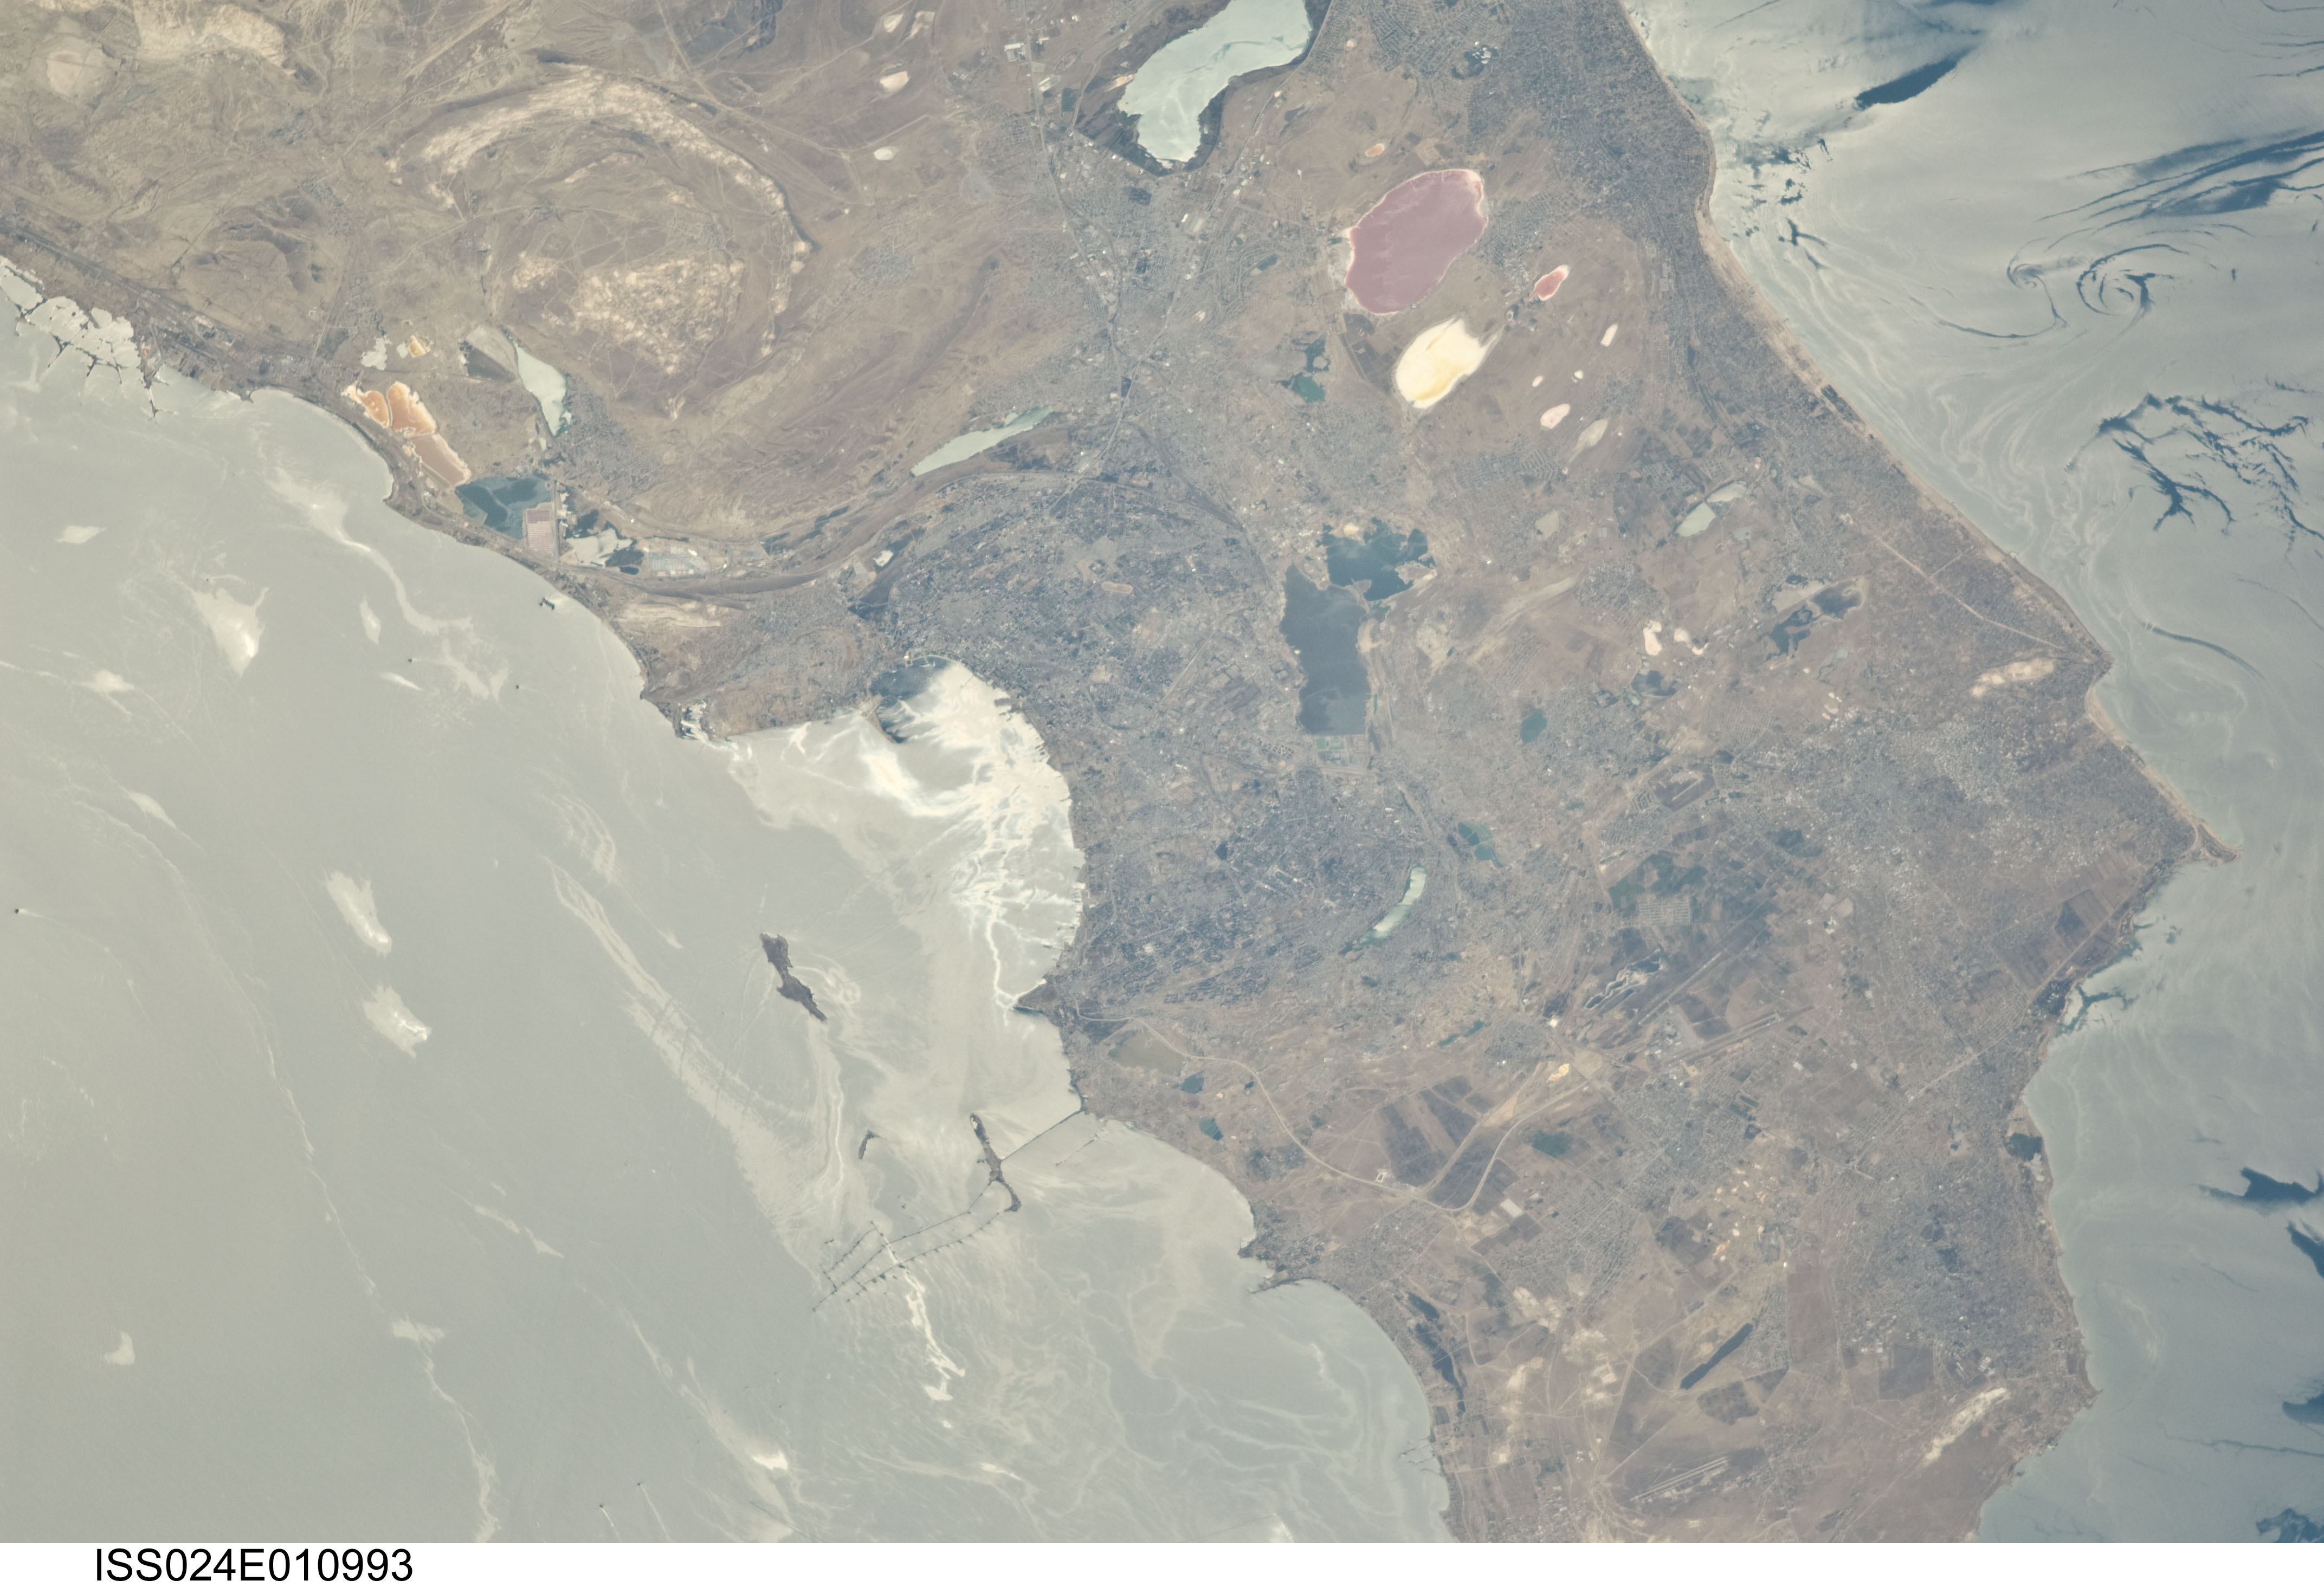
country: AZERBAIJAN
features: BAKU, ABSERON PENINSULA, CASPIAN SEA, GLINT FEATURES, LAKES, AIRPORTS
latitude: 40.4
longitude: 49.9
